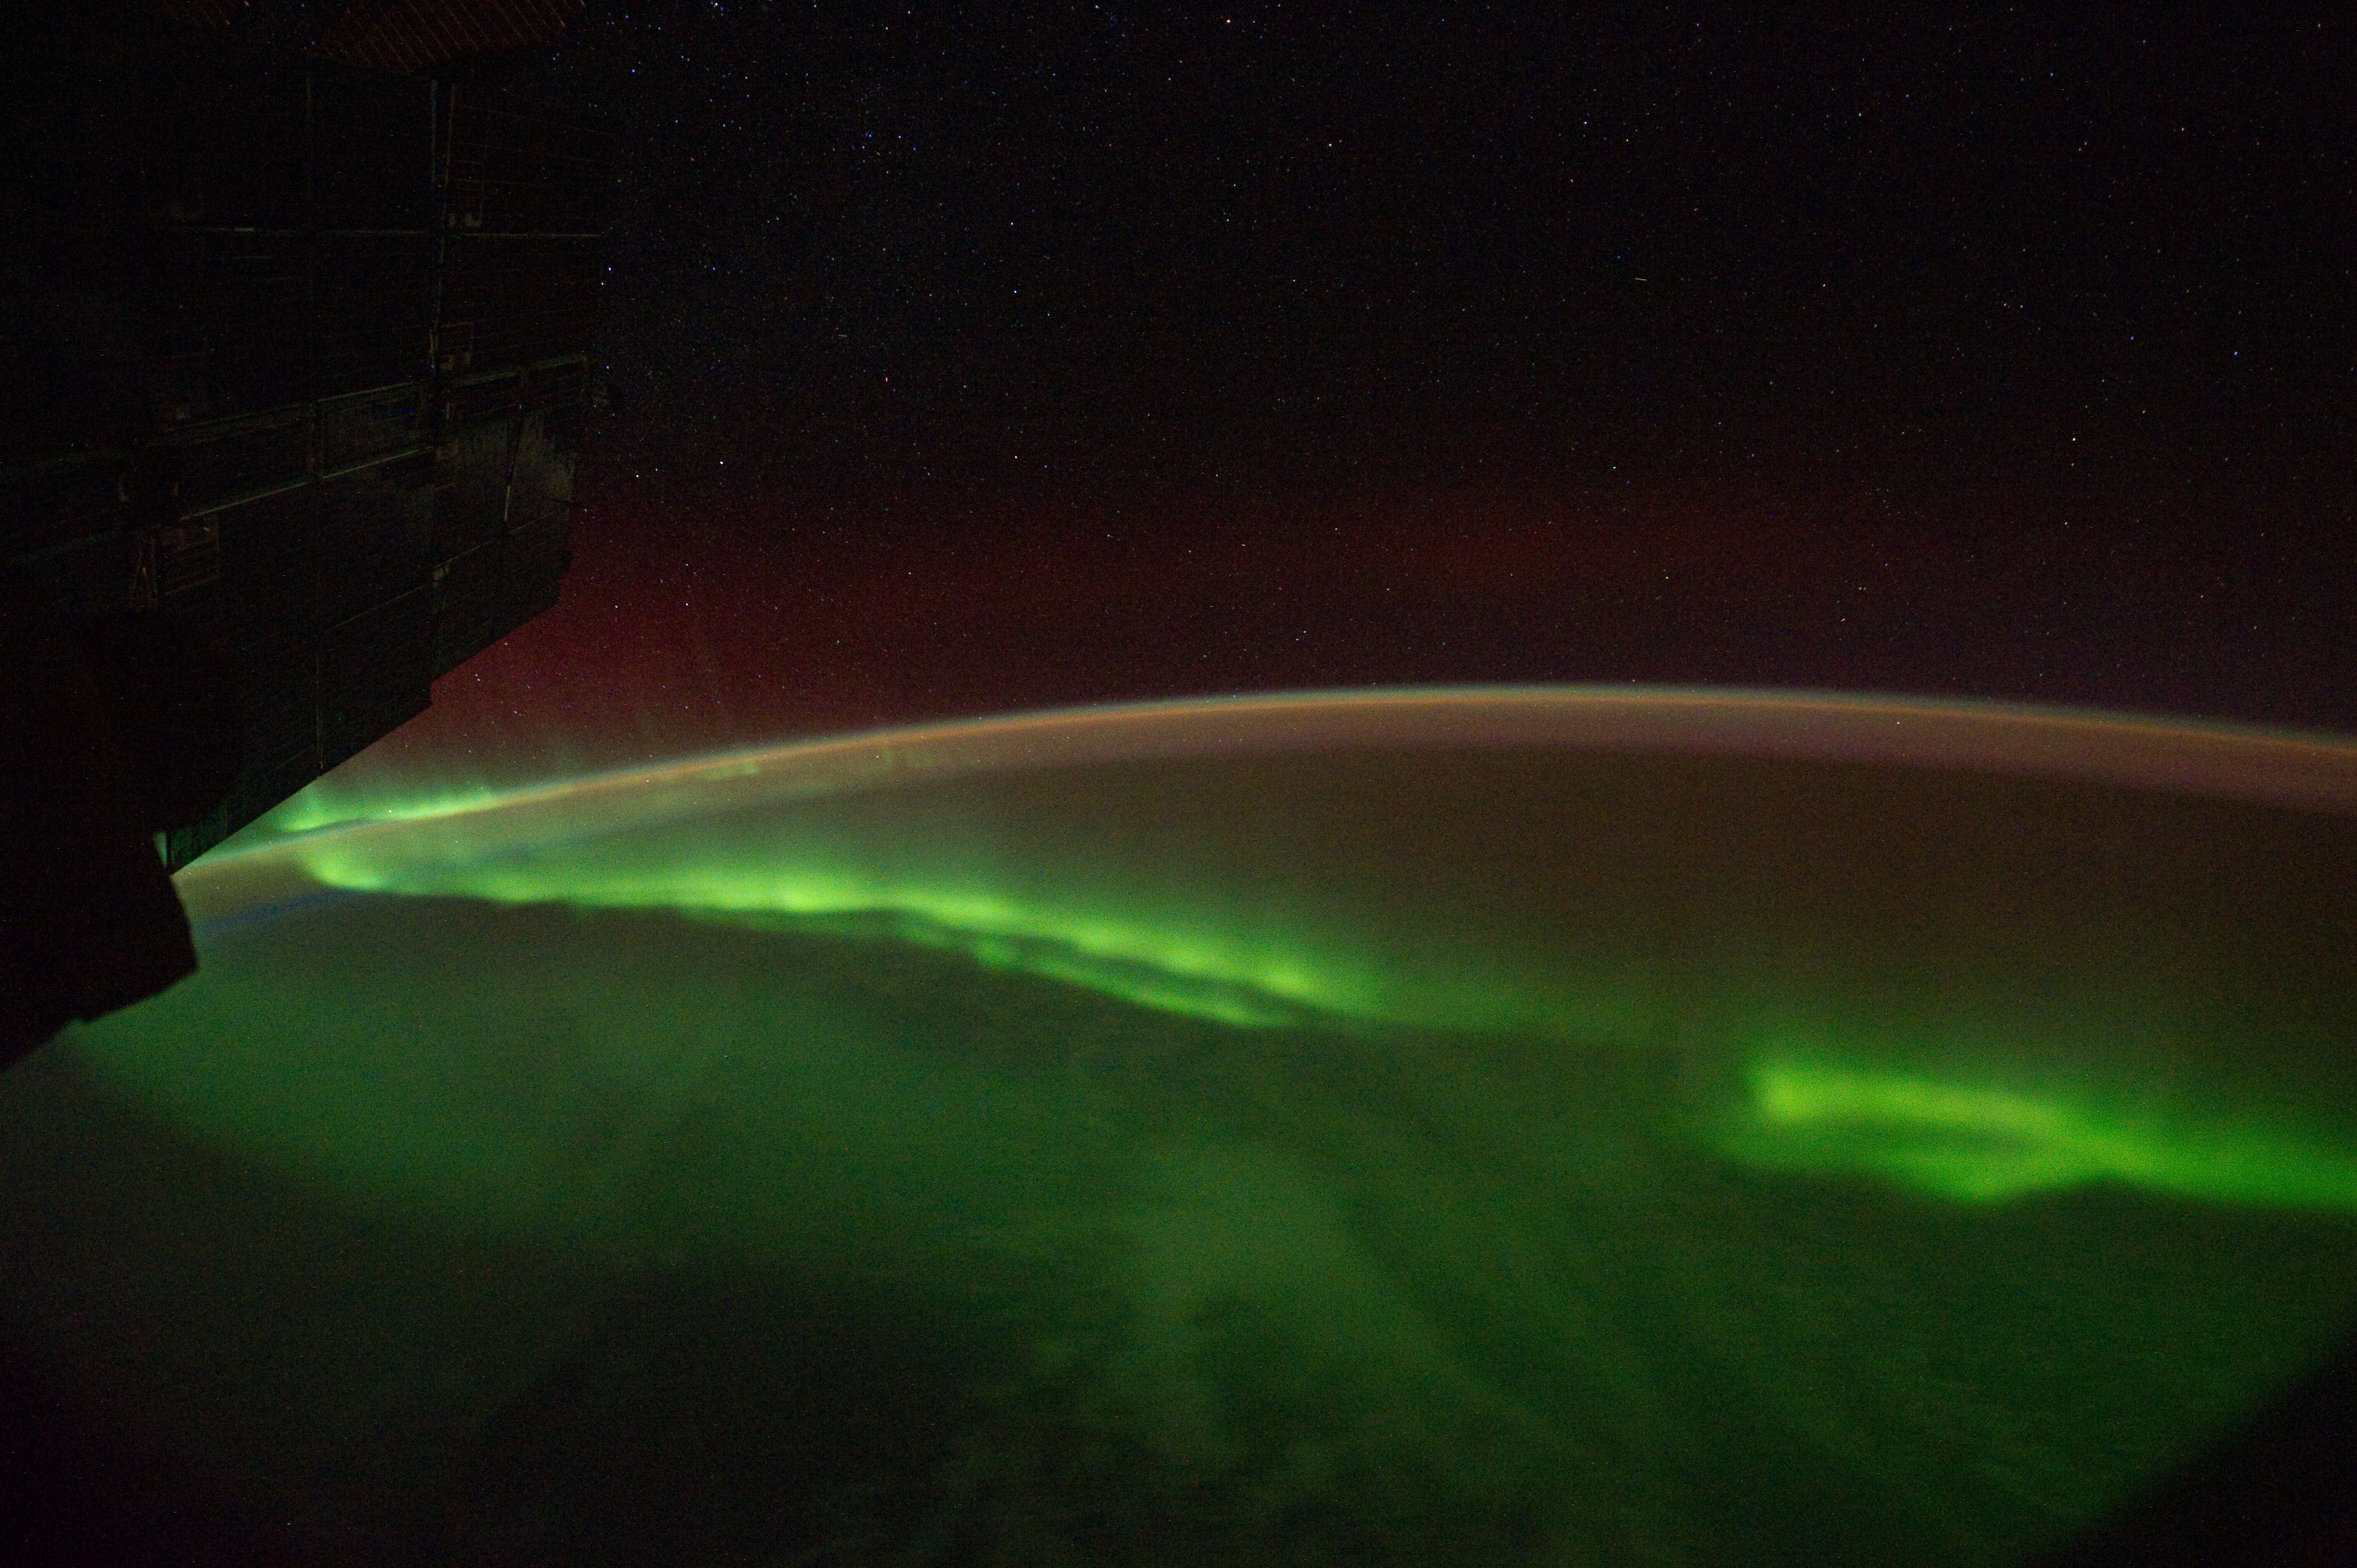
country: AURORA
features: AURORA AUSTRALIS, AIRGLOW, SOUTHEASTERN INDIAN OCEAN
